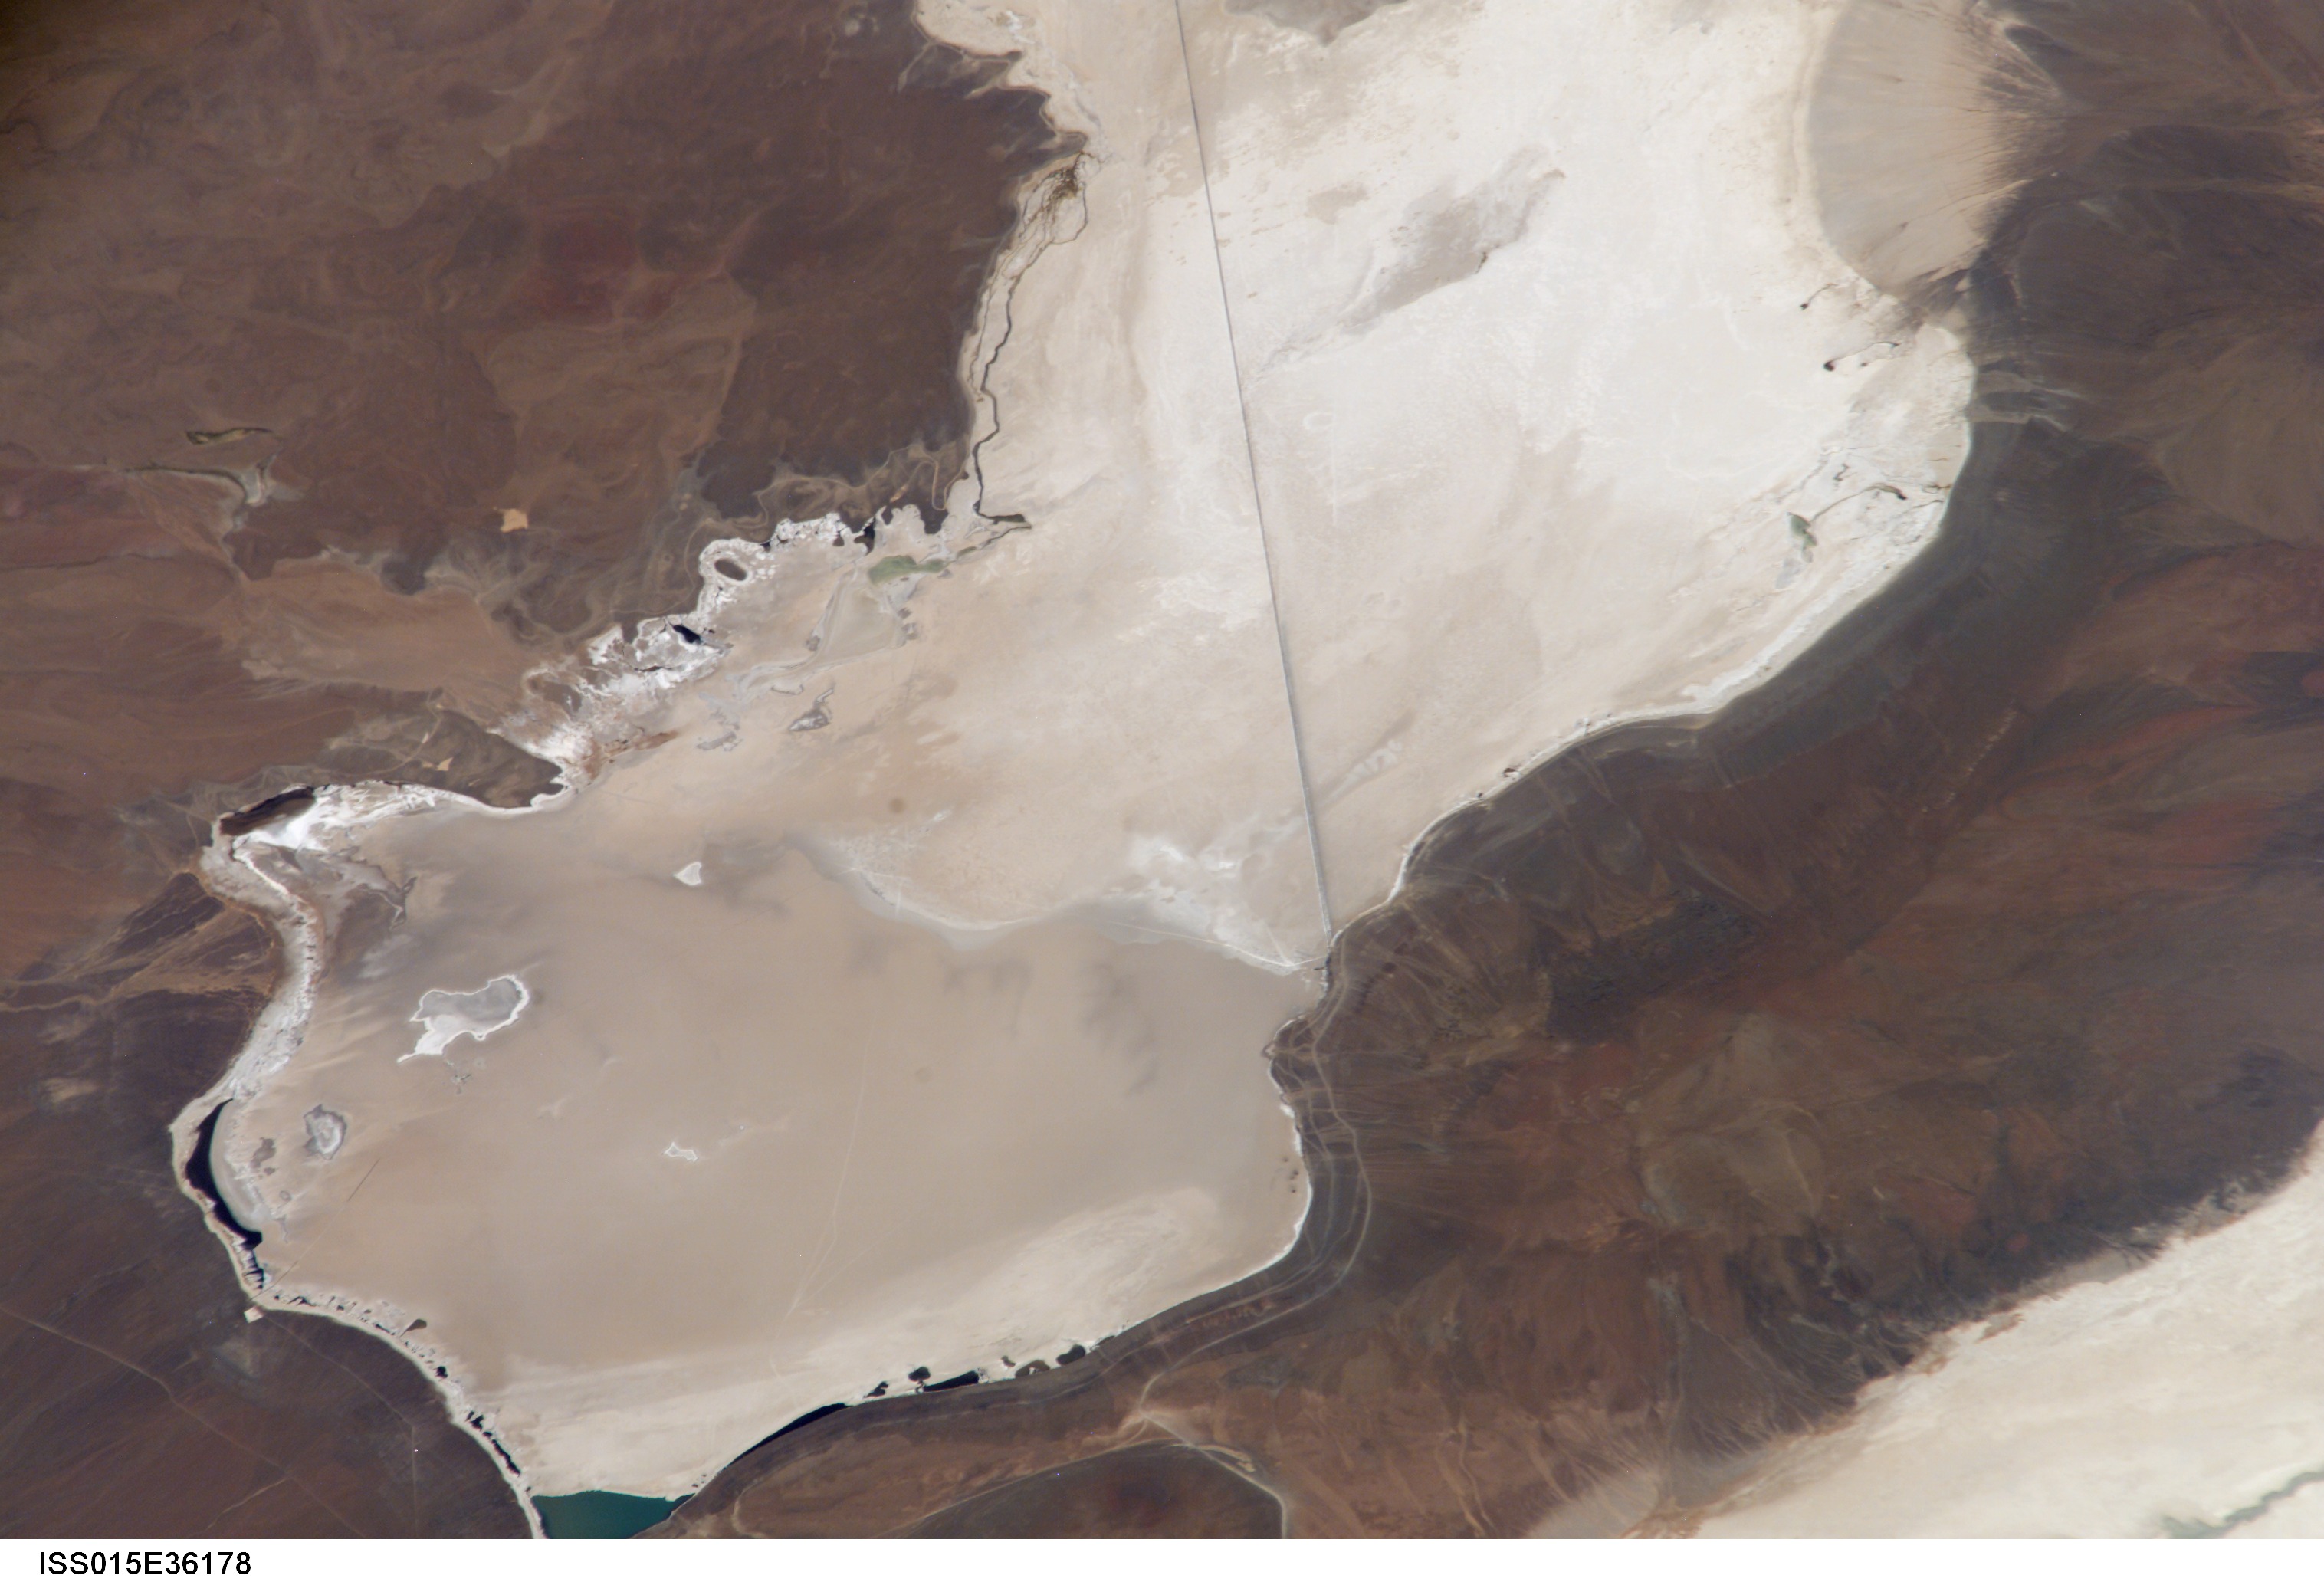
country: CHILE
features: W. SALAR DE CARCOTE
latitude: -21.4
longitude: -68.4
